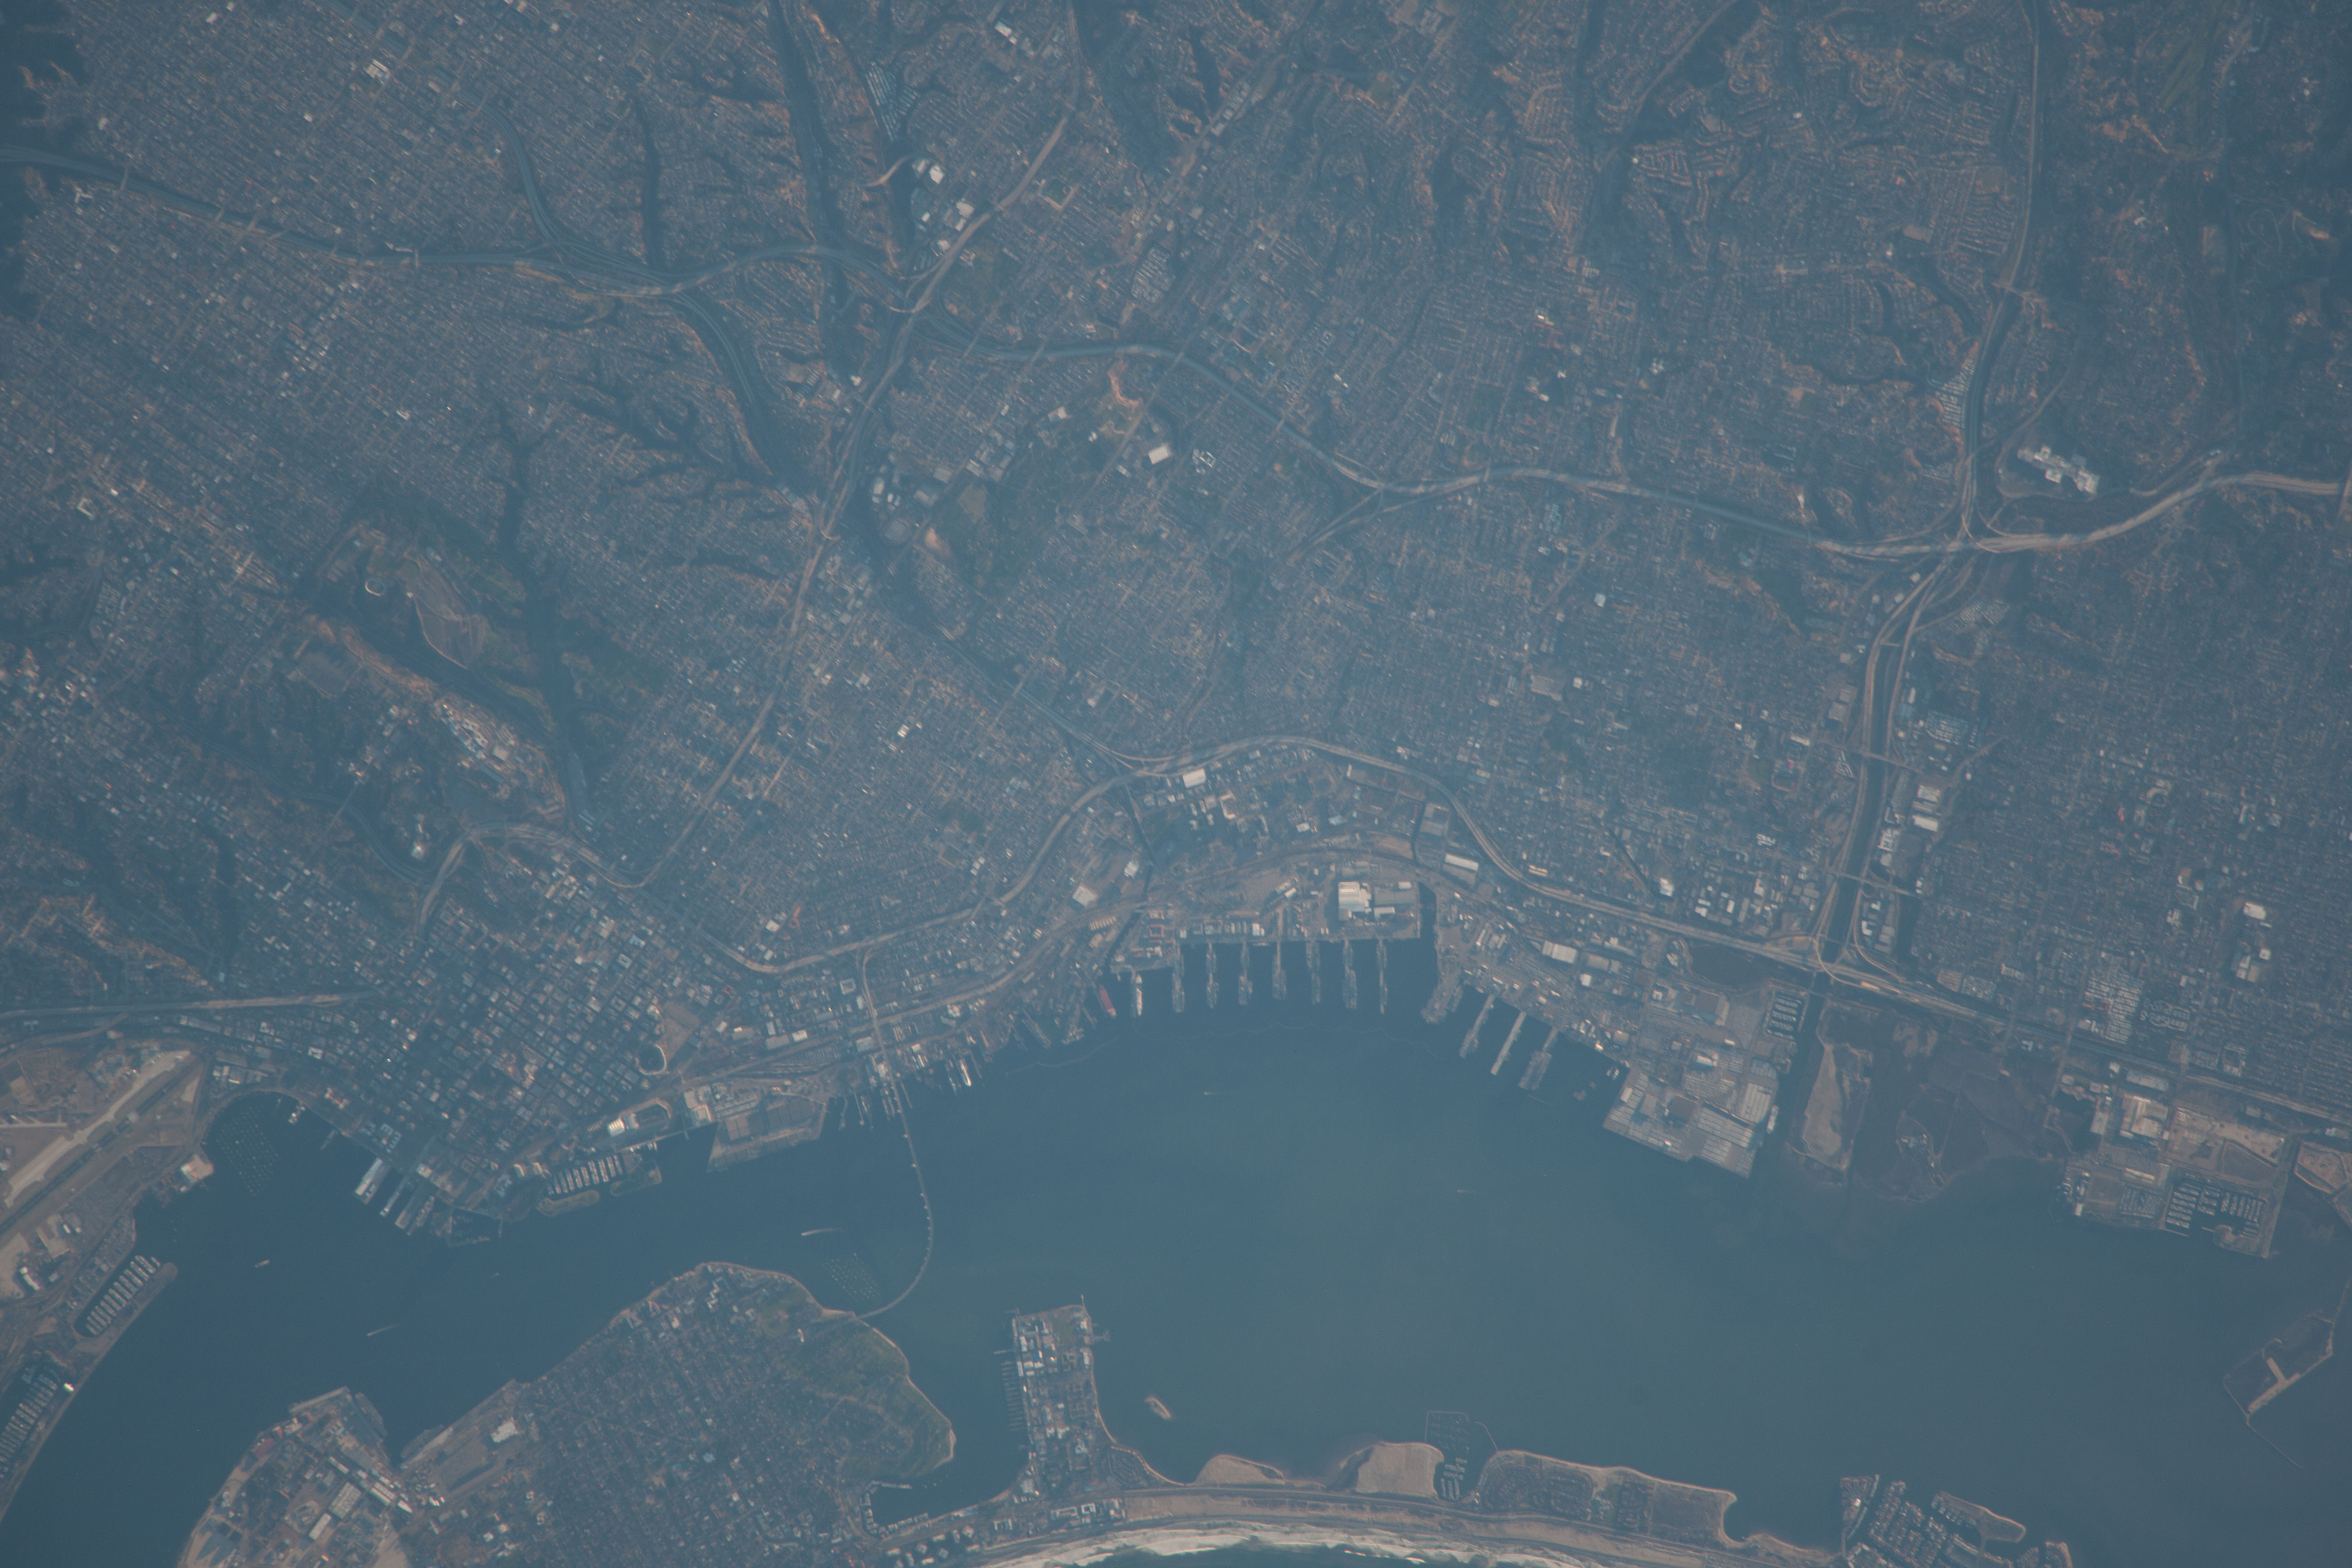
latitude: 32.7
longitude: -117.1
